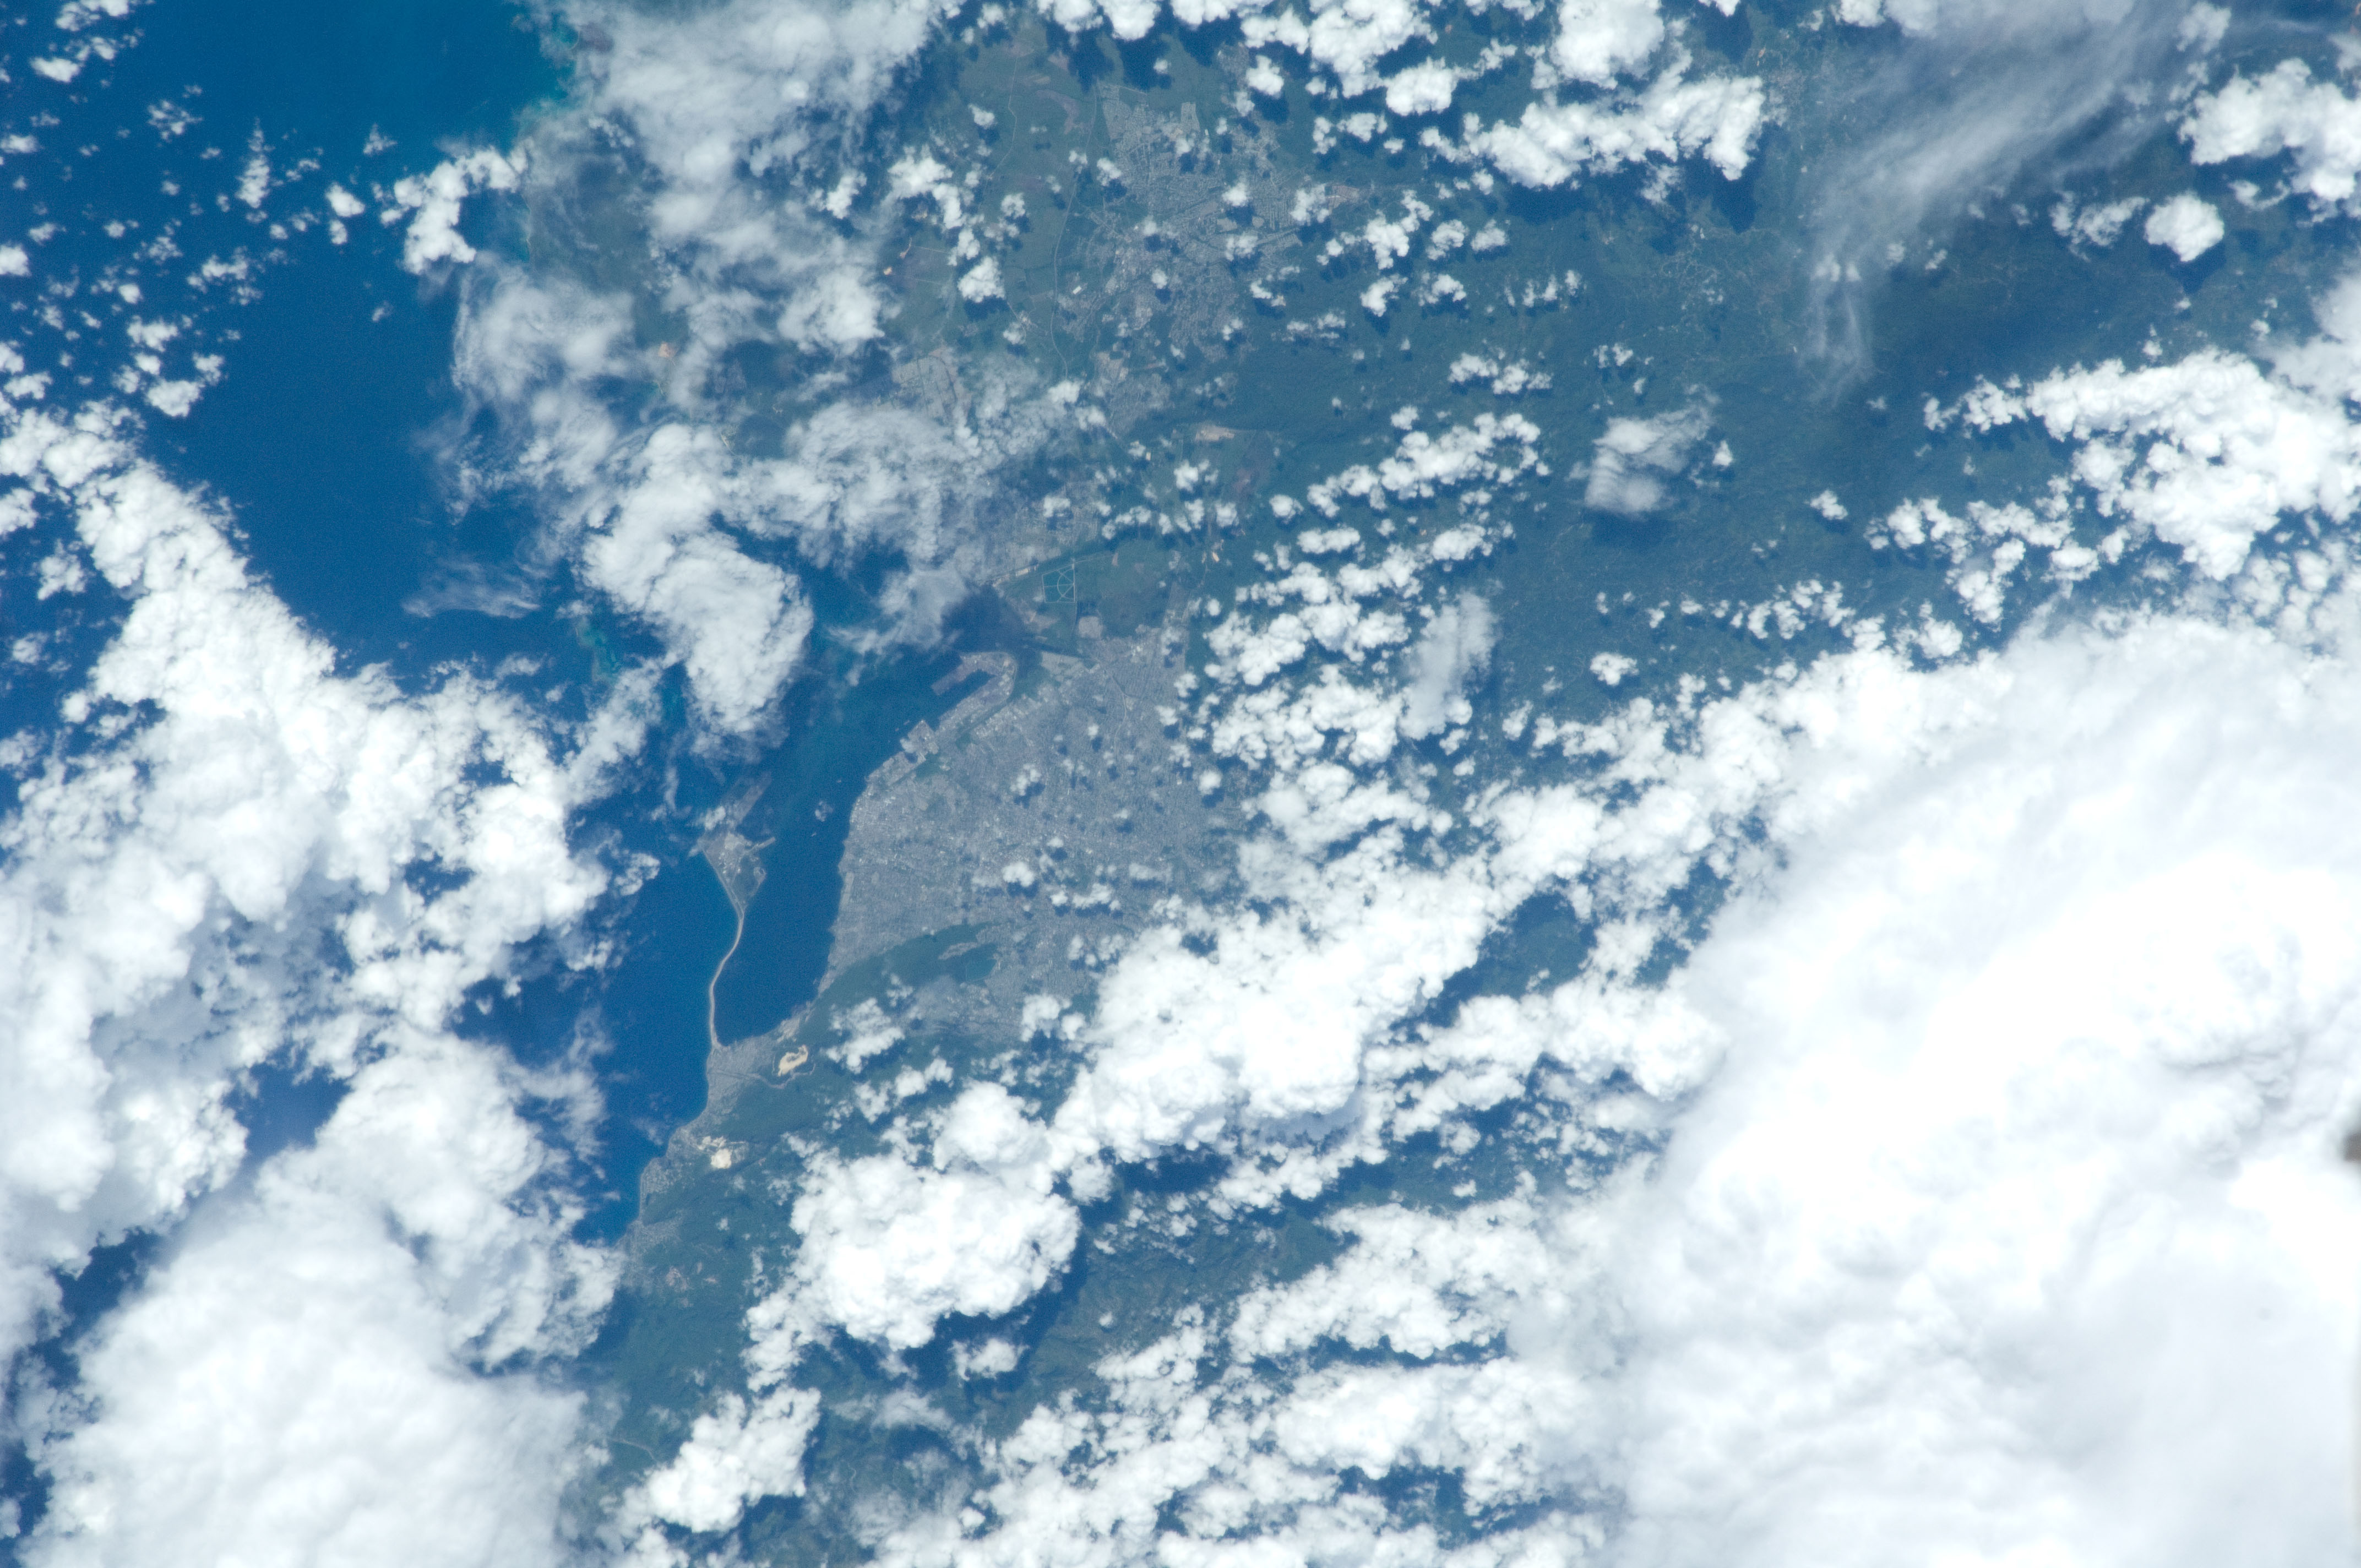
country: JAMAICA
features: KINGSTON, CARIBBEAN S.
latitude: 18.0
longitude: -76.8
